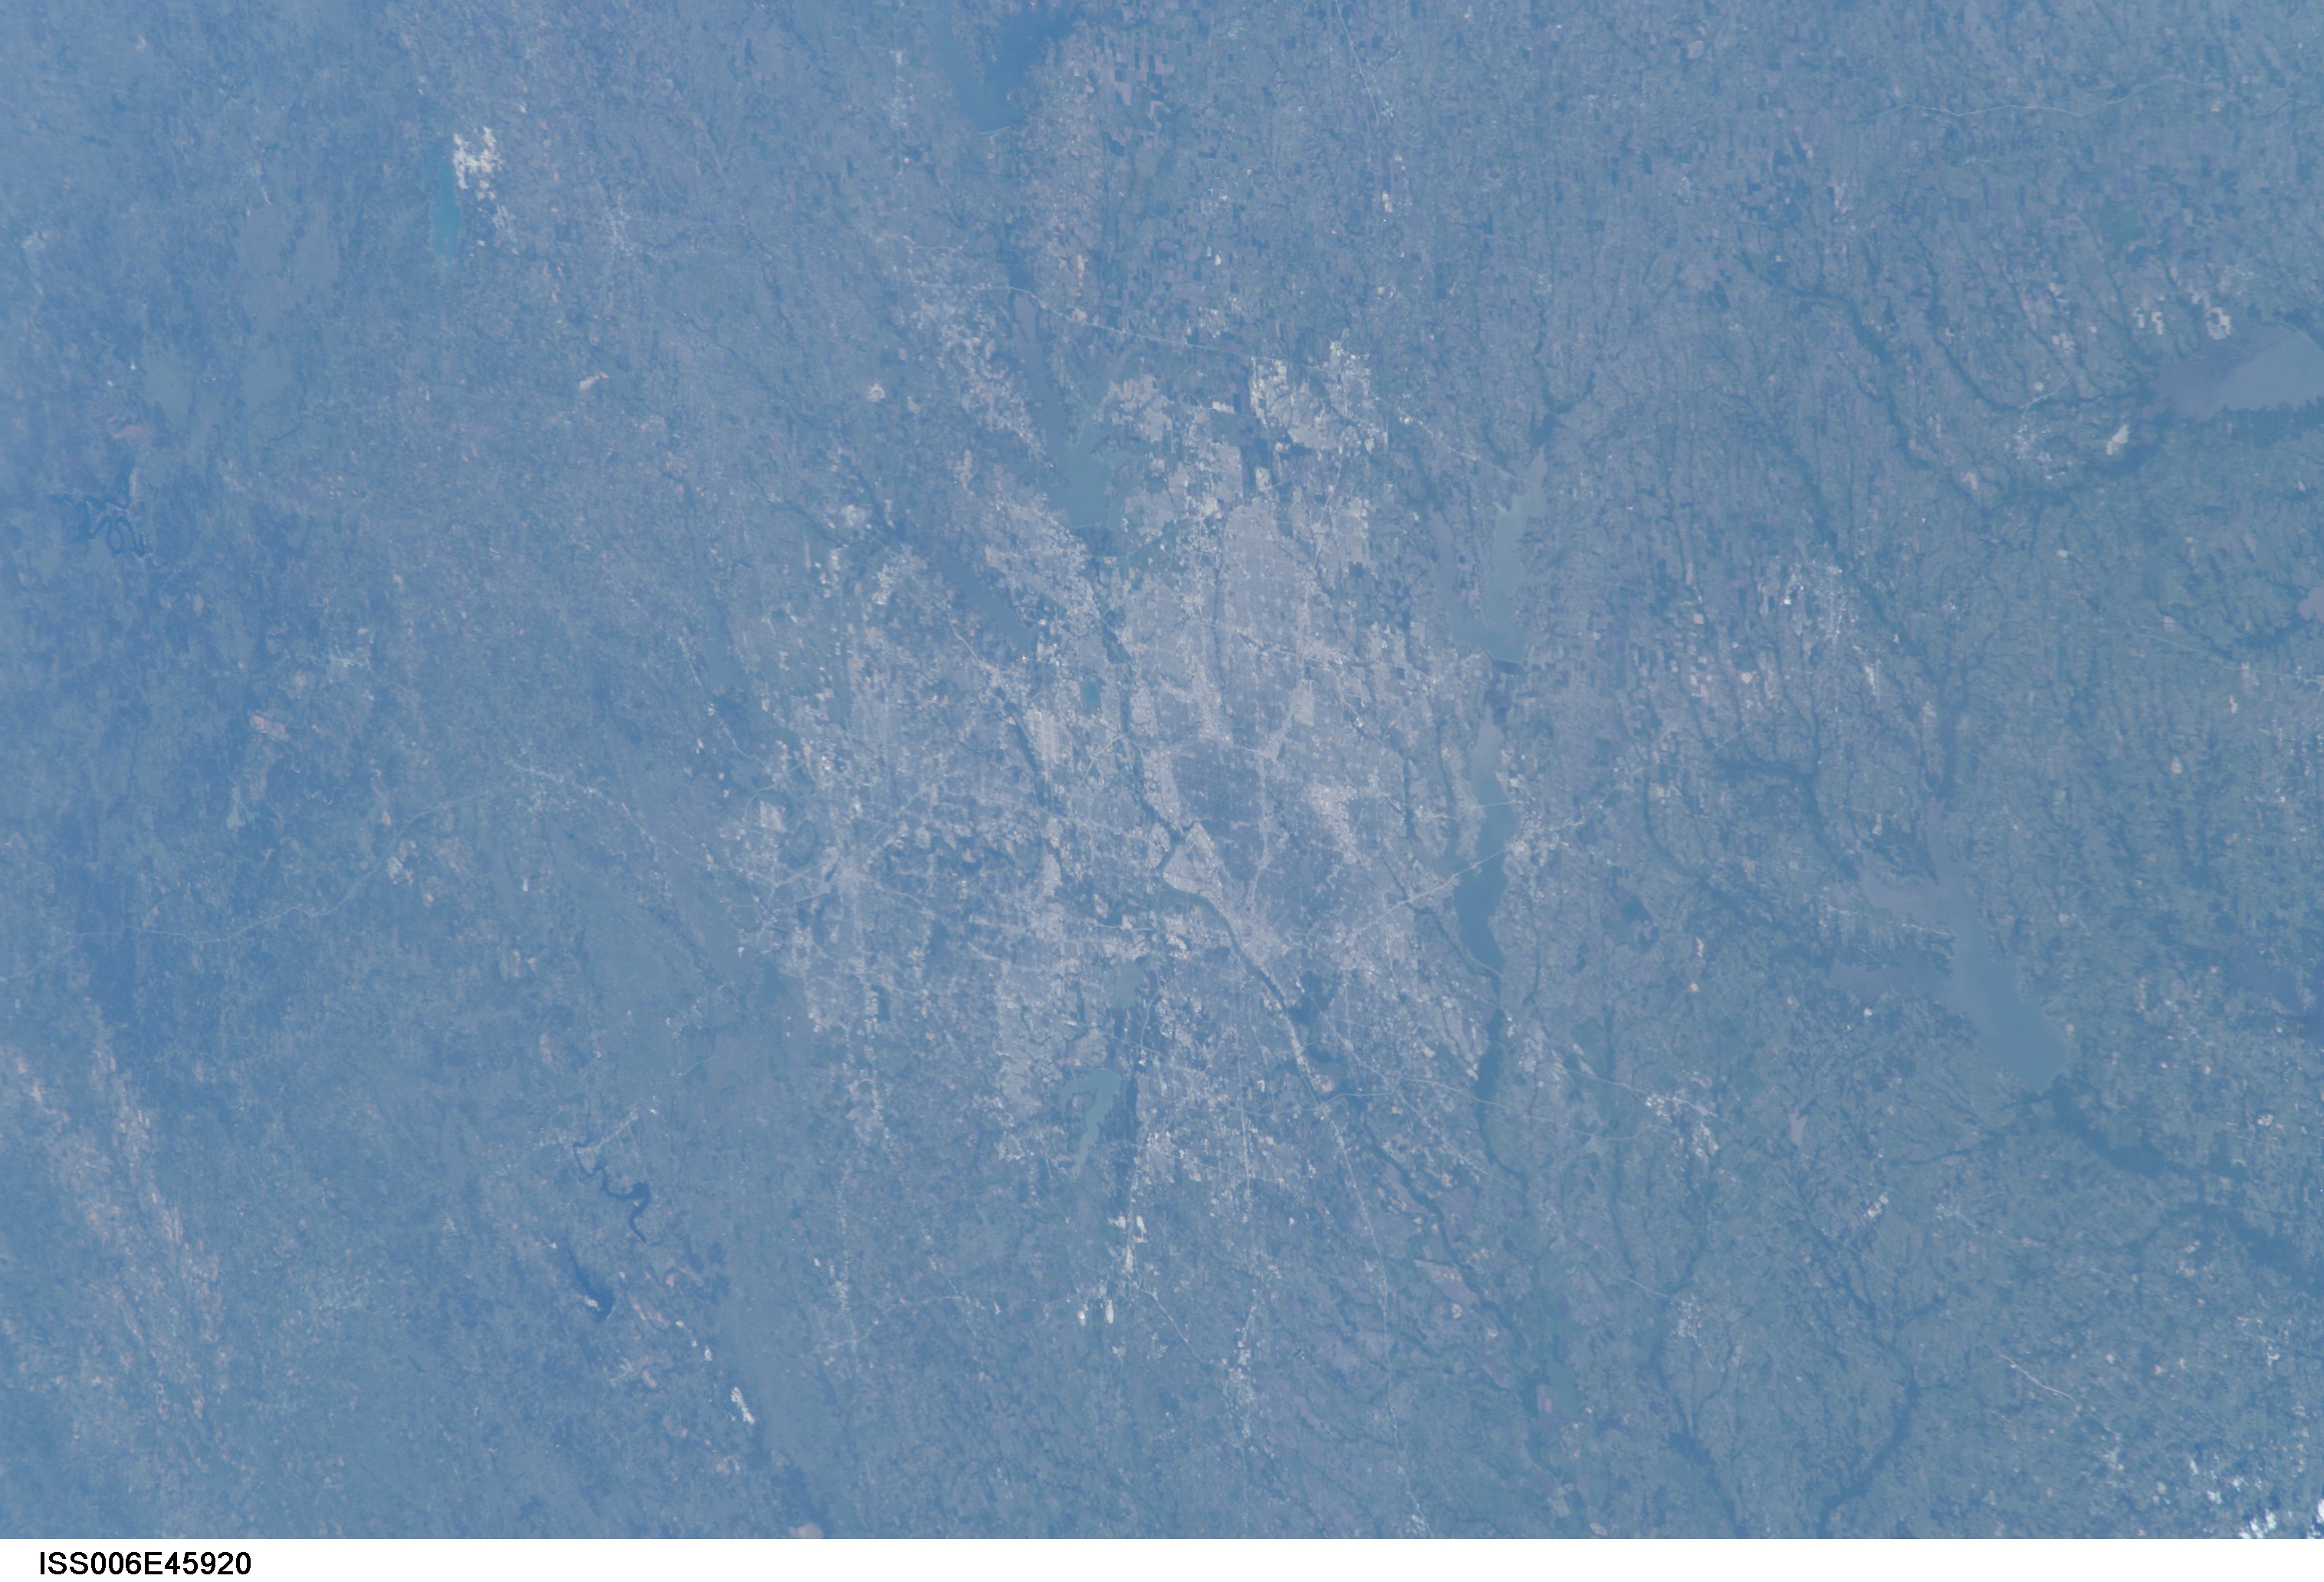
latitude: 33.0
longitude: -97.0
